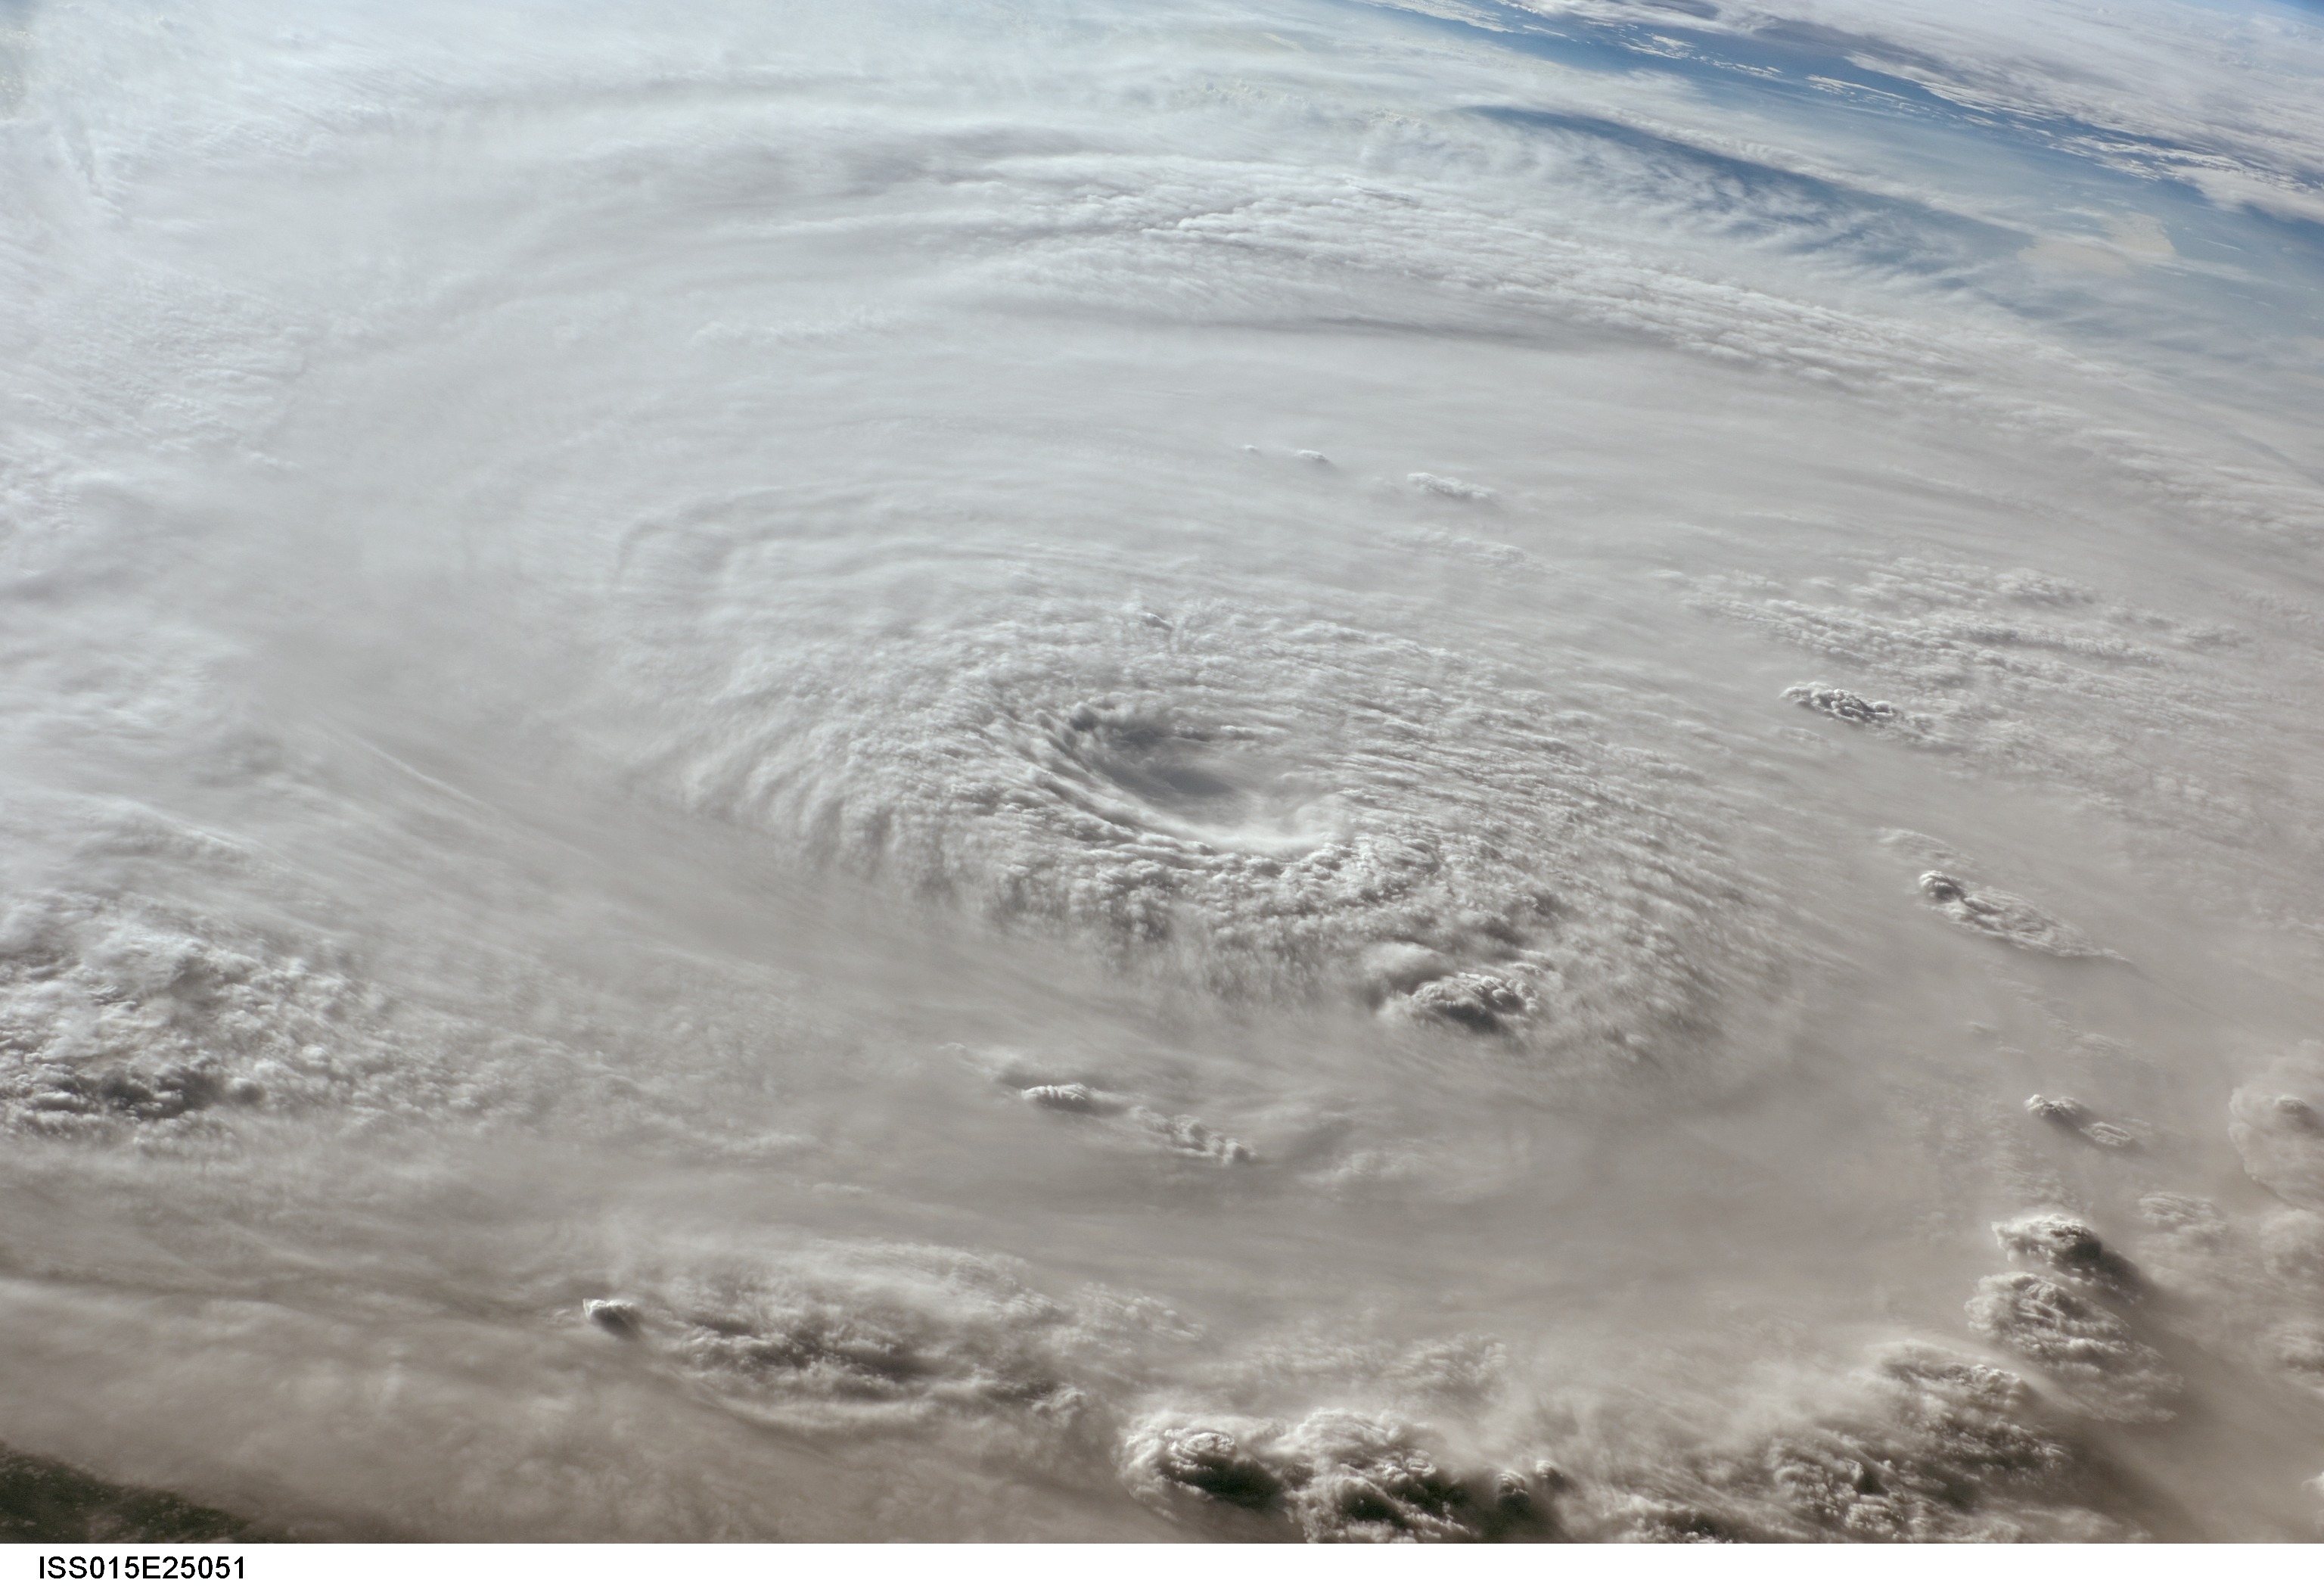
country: CARIBBEAN SEA
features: HURRICANE FELIX, EYE, BANDS
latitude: 14.2
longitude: -76.9
